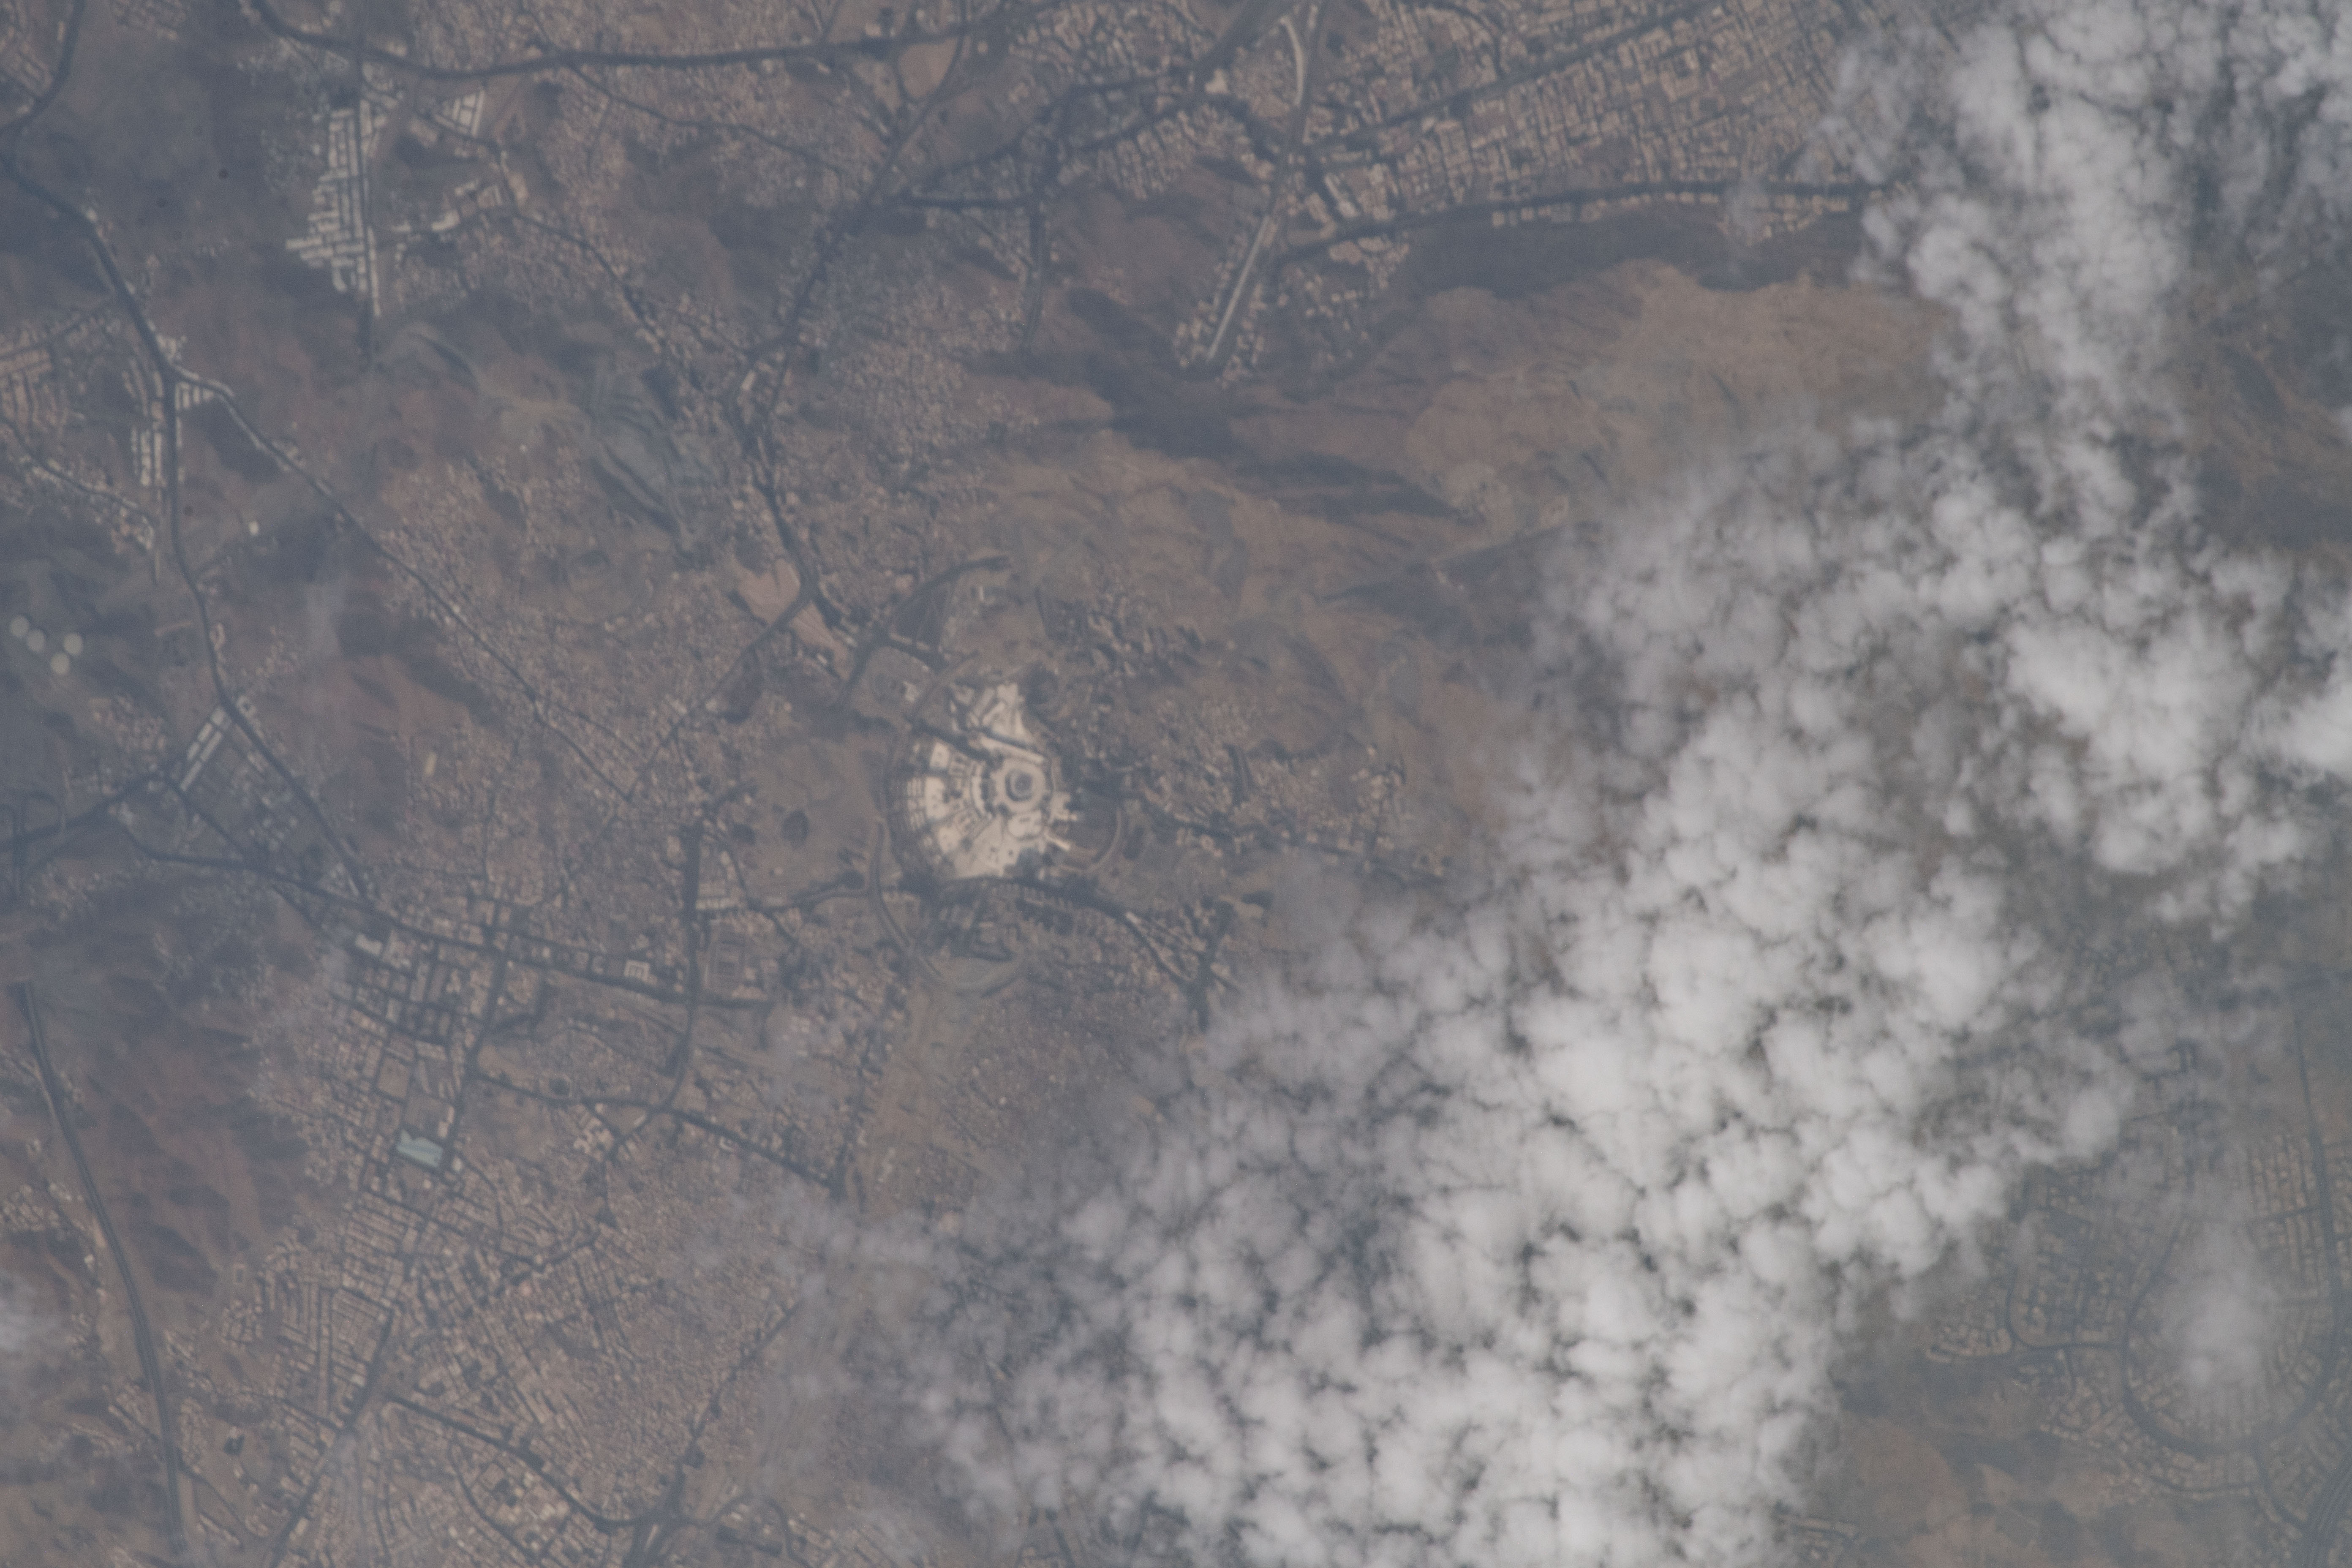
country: SAUDI ARABIA
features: GREAT MOSQUE OF MECCA
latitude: 21.4
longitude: 39.8
